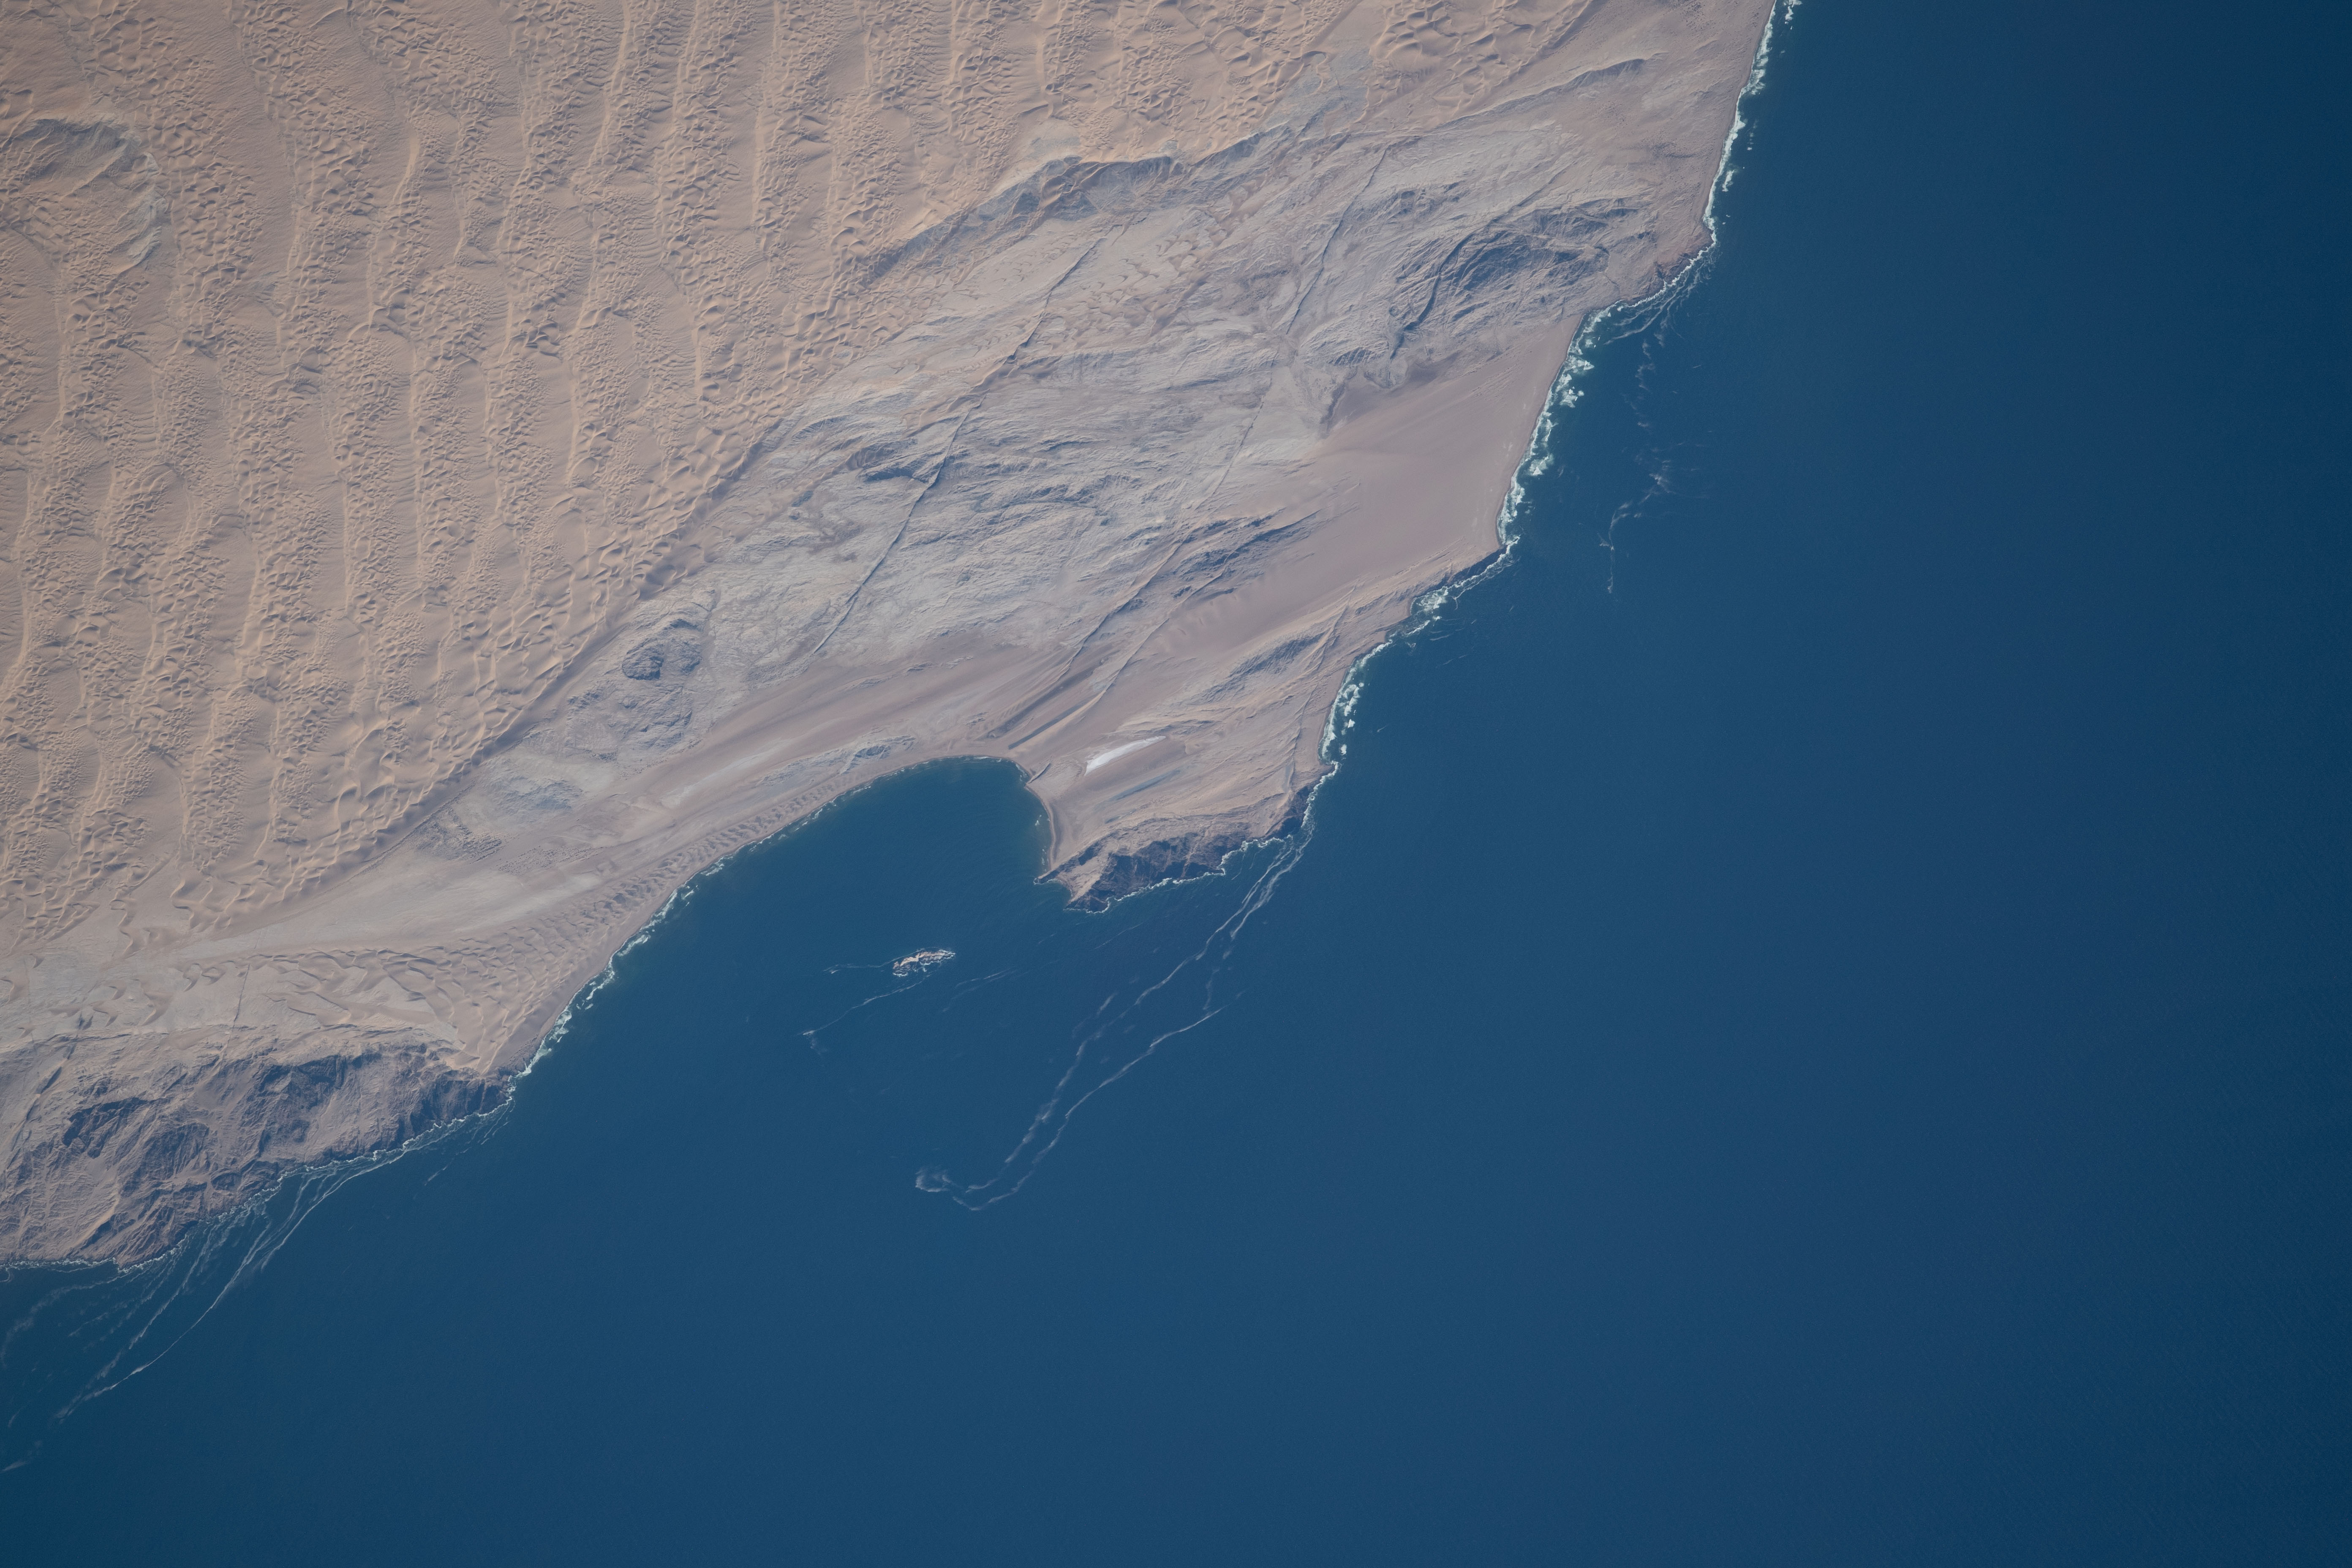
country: NAMIBIA
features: NAMIB DESERT
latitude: -25.7
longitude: 14.8
